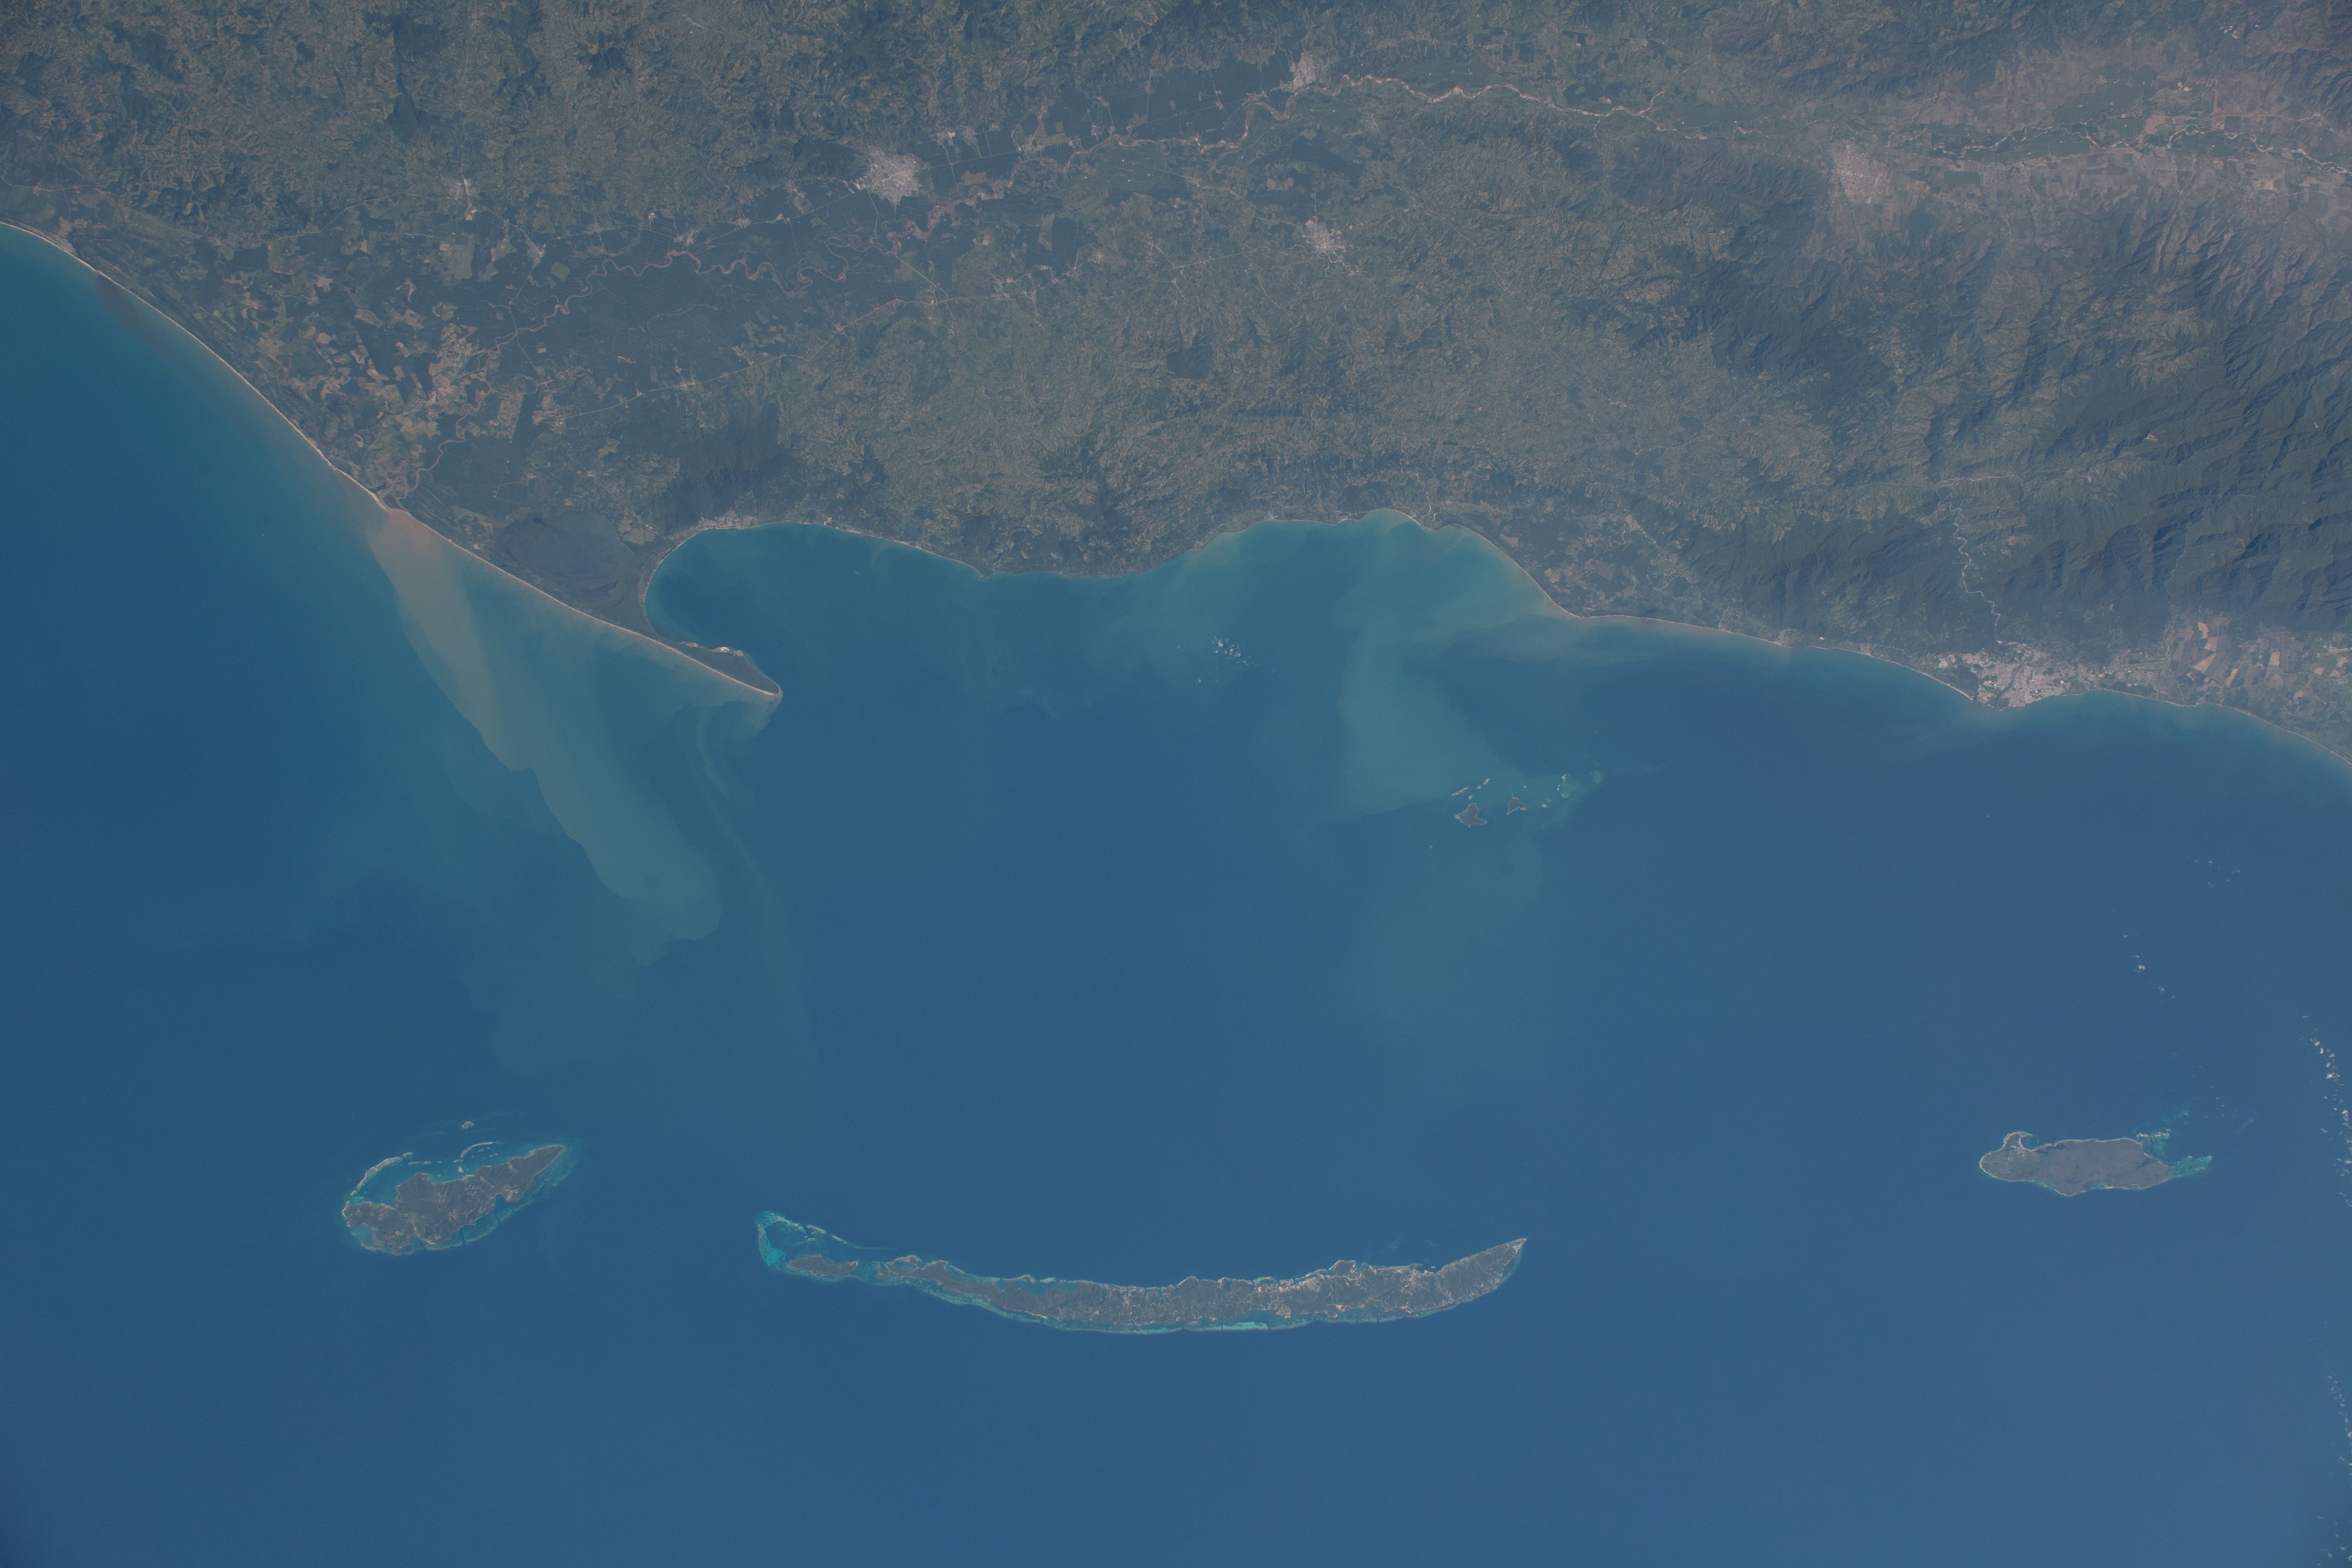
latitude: 16.0
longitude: -86.3
